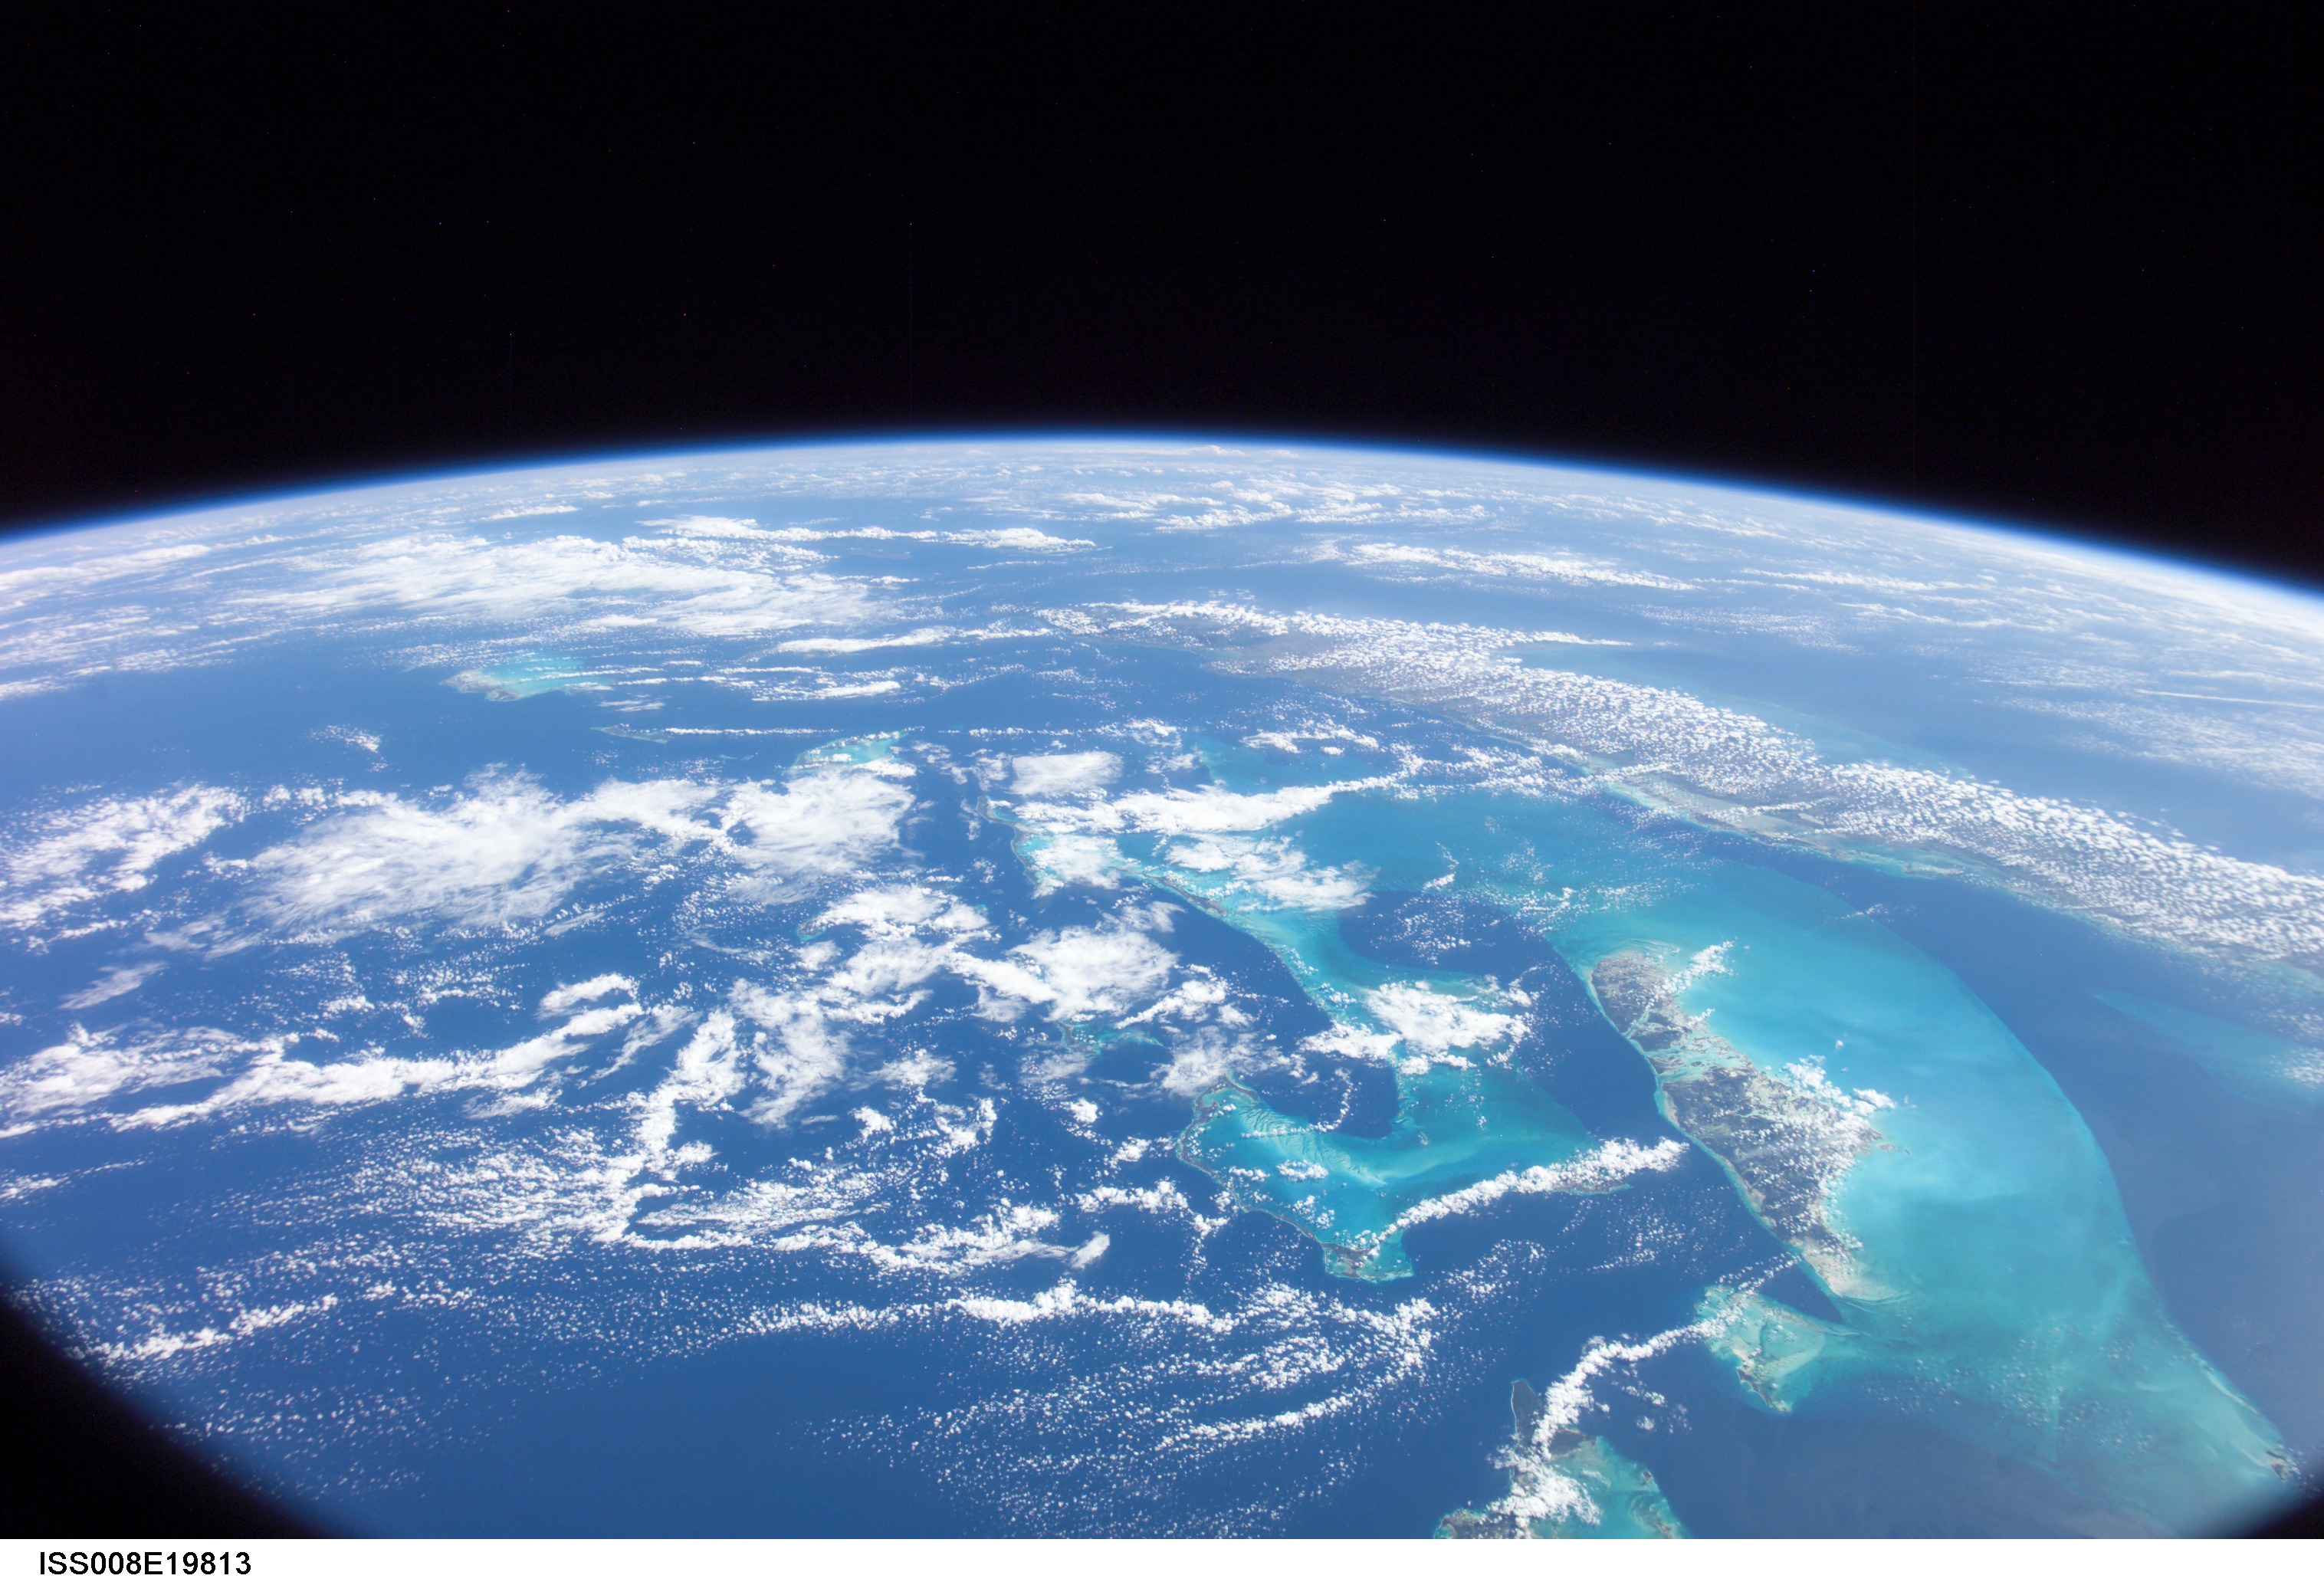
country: BAHAMAS
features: ATLANTIC O., CUBA, GREAT BAHAMA BANK, ATMOSPHERIC LIMB
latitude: 23.5
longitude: -76.5
